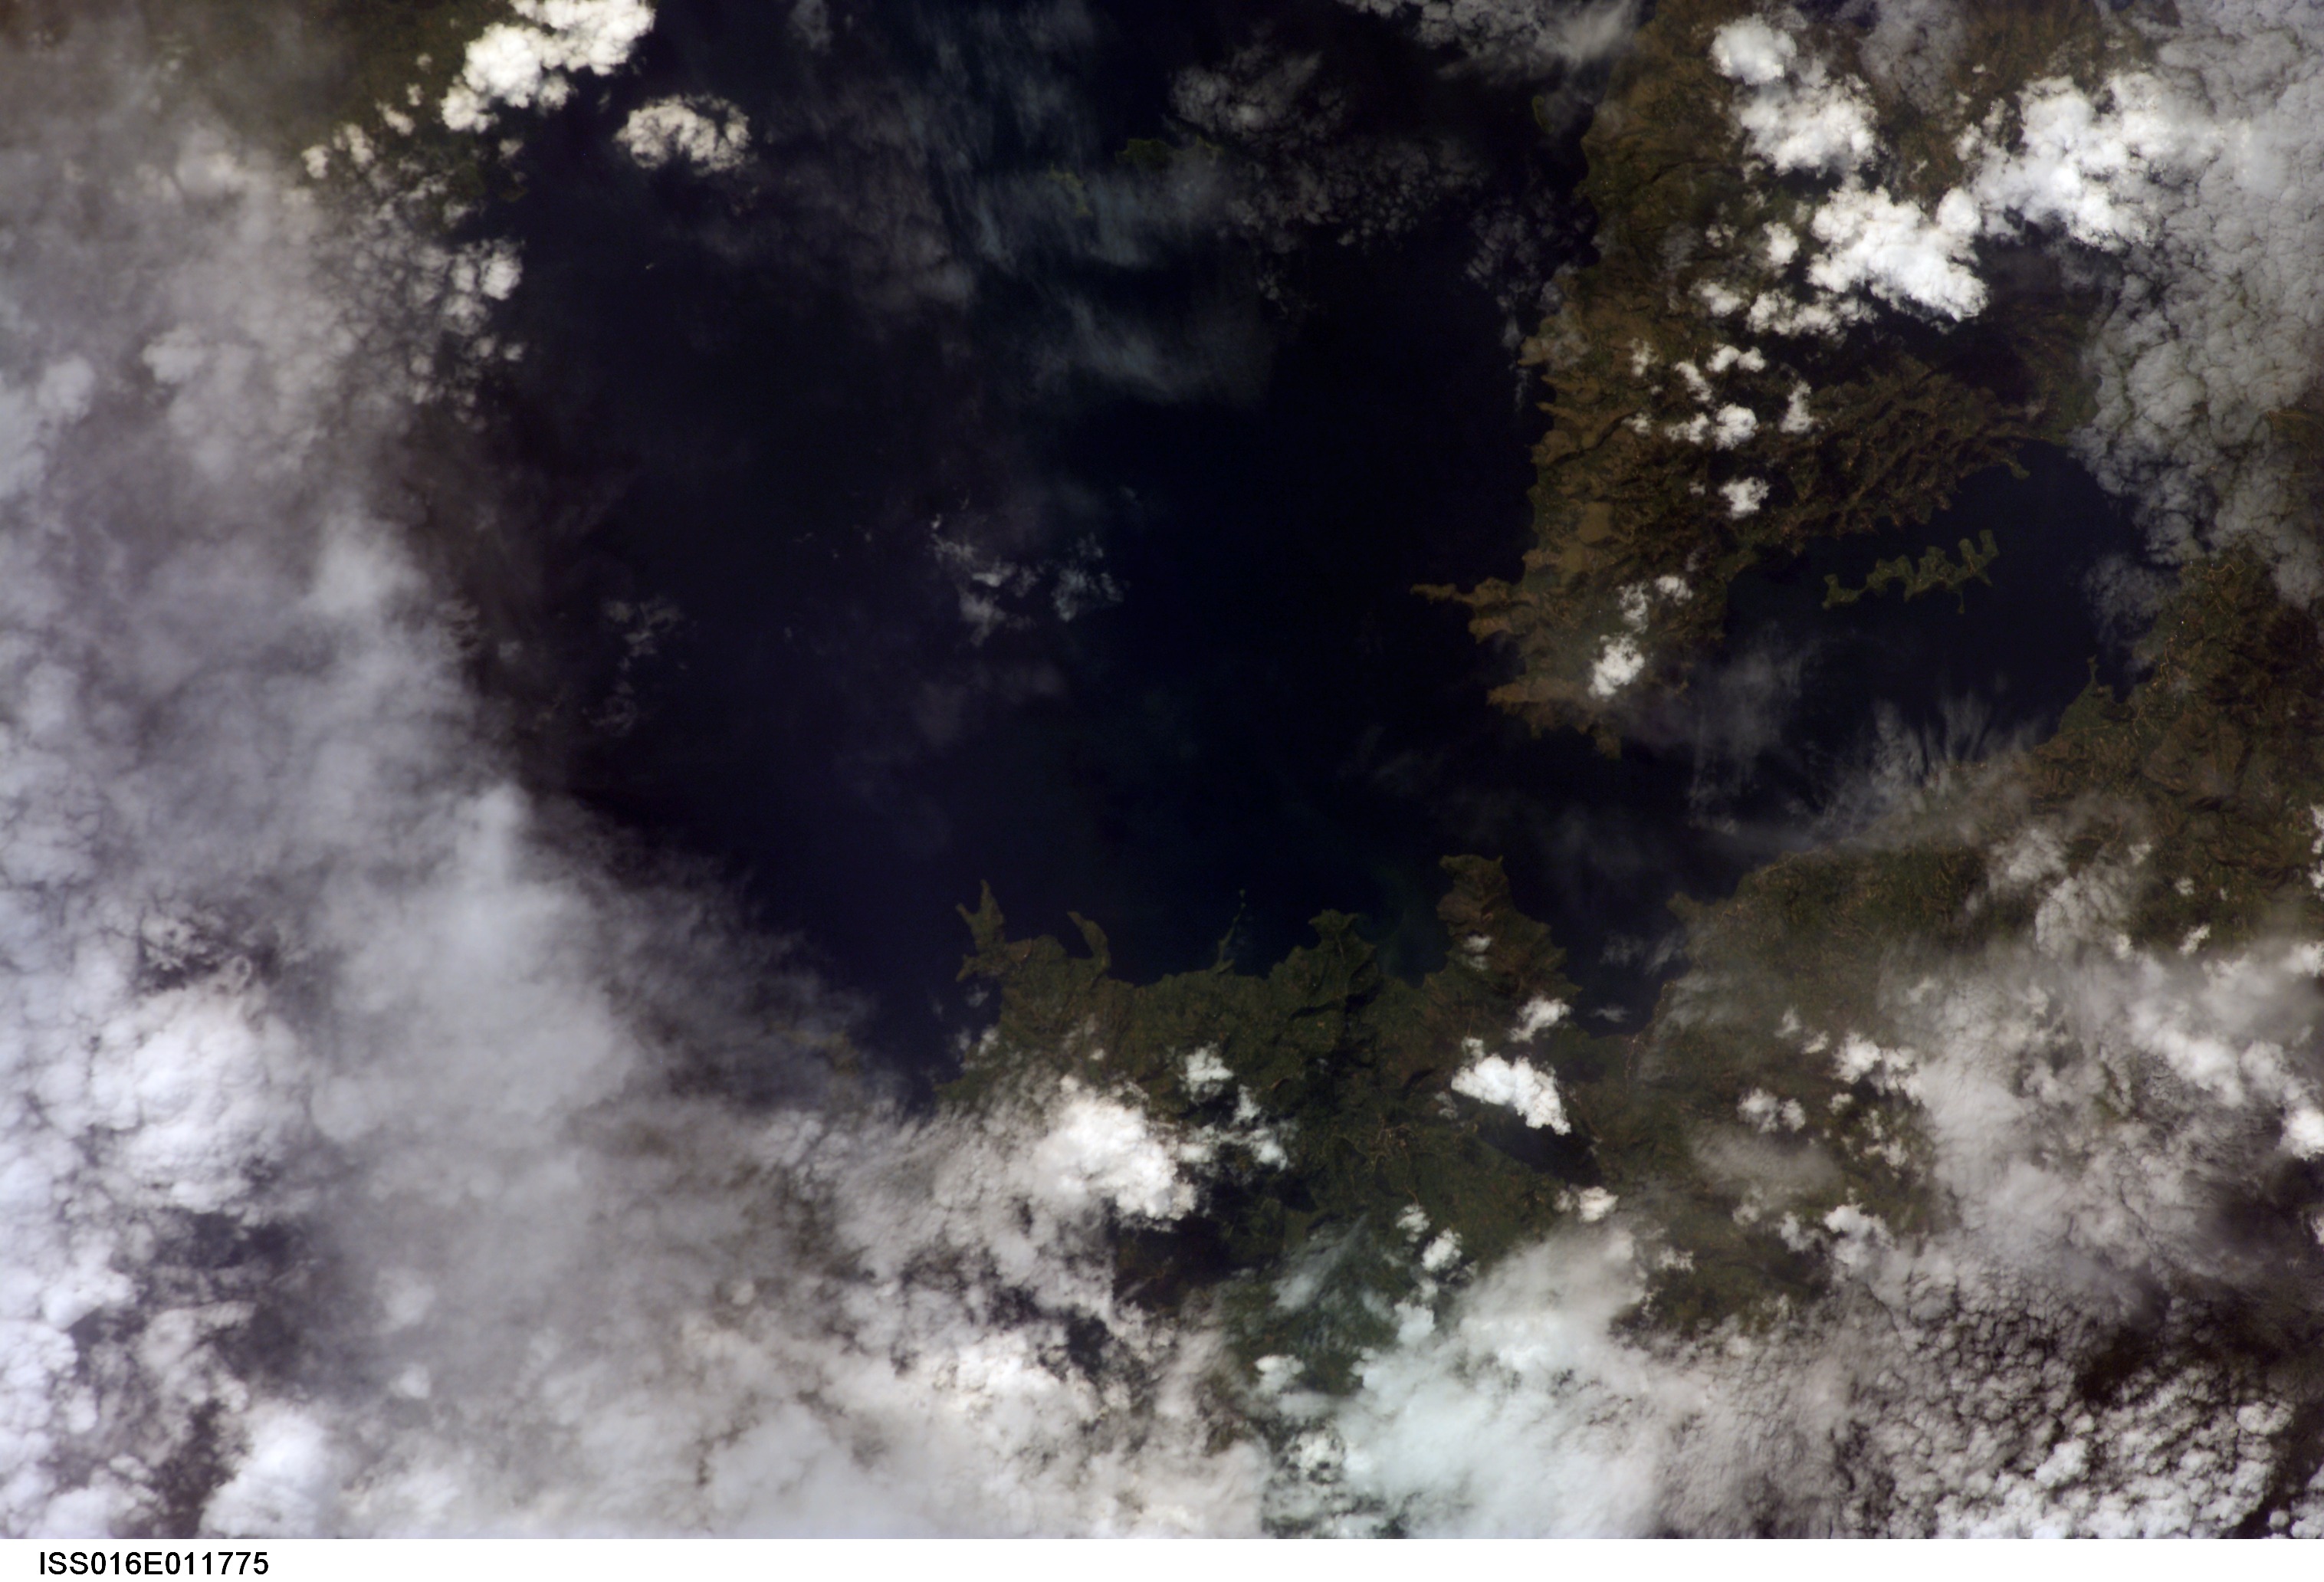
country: DEM. REP. OF CONGO
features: W. LAKE KIVU, FOR., ISLANDS
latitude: -2.0
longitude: 29.0
